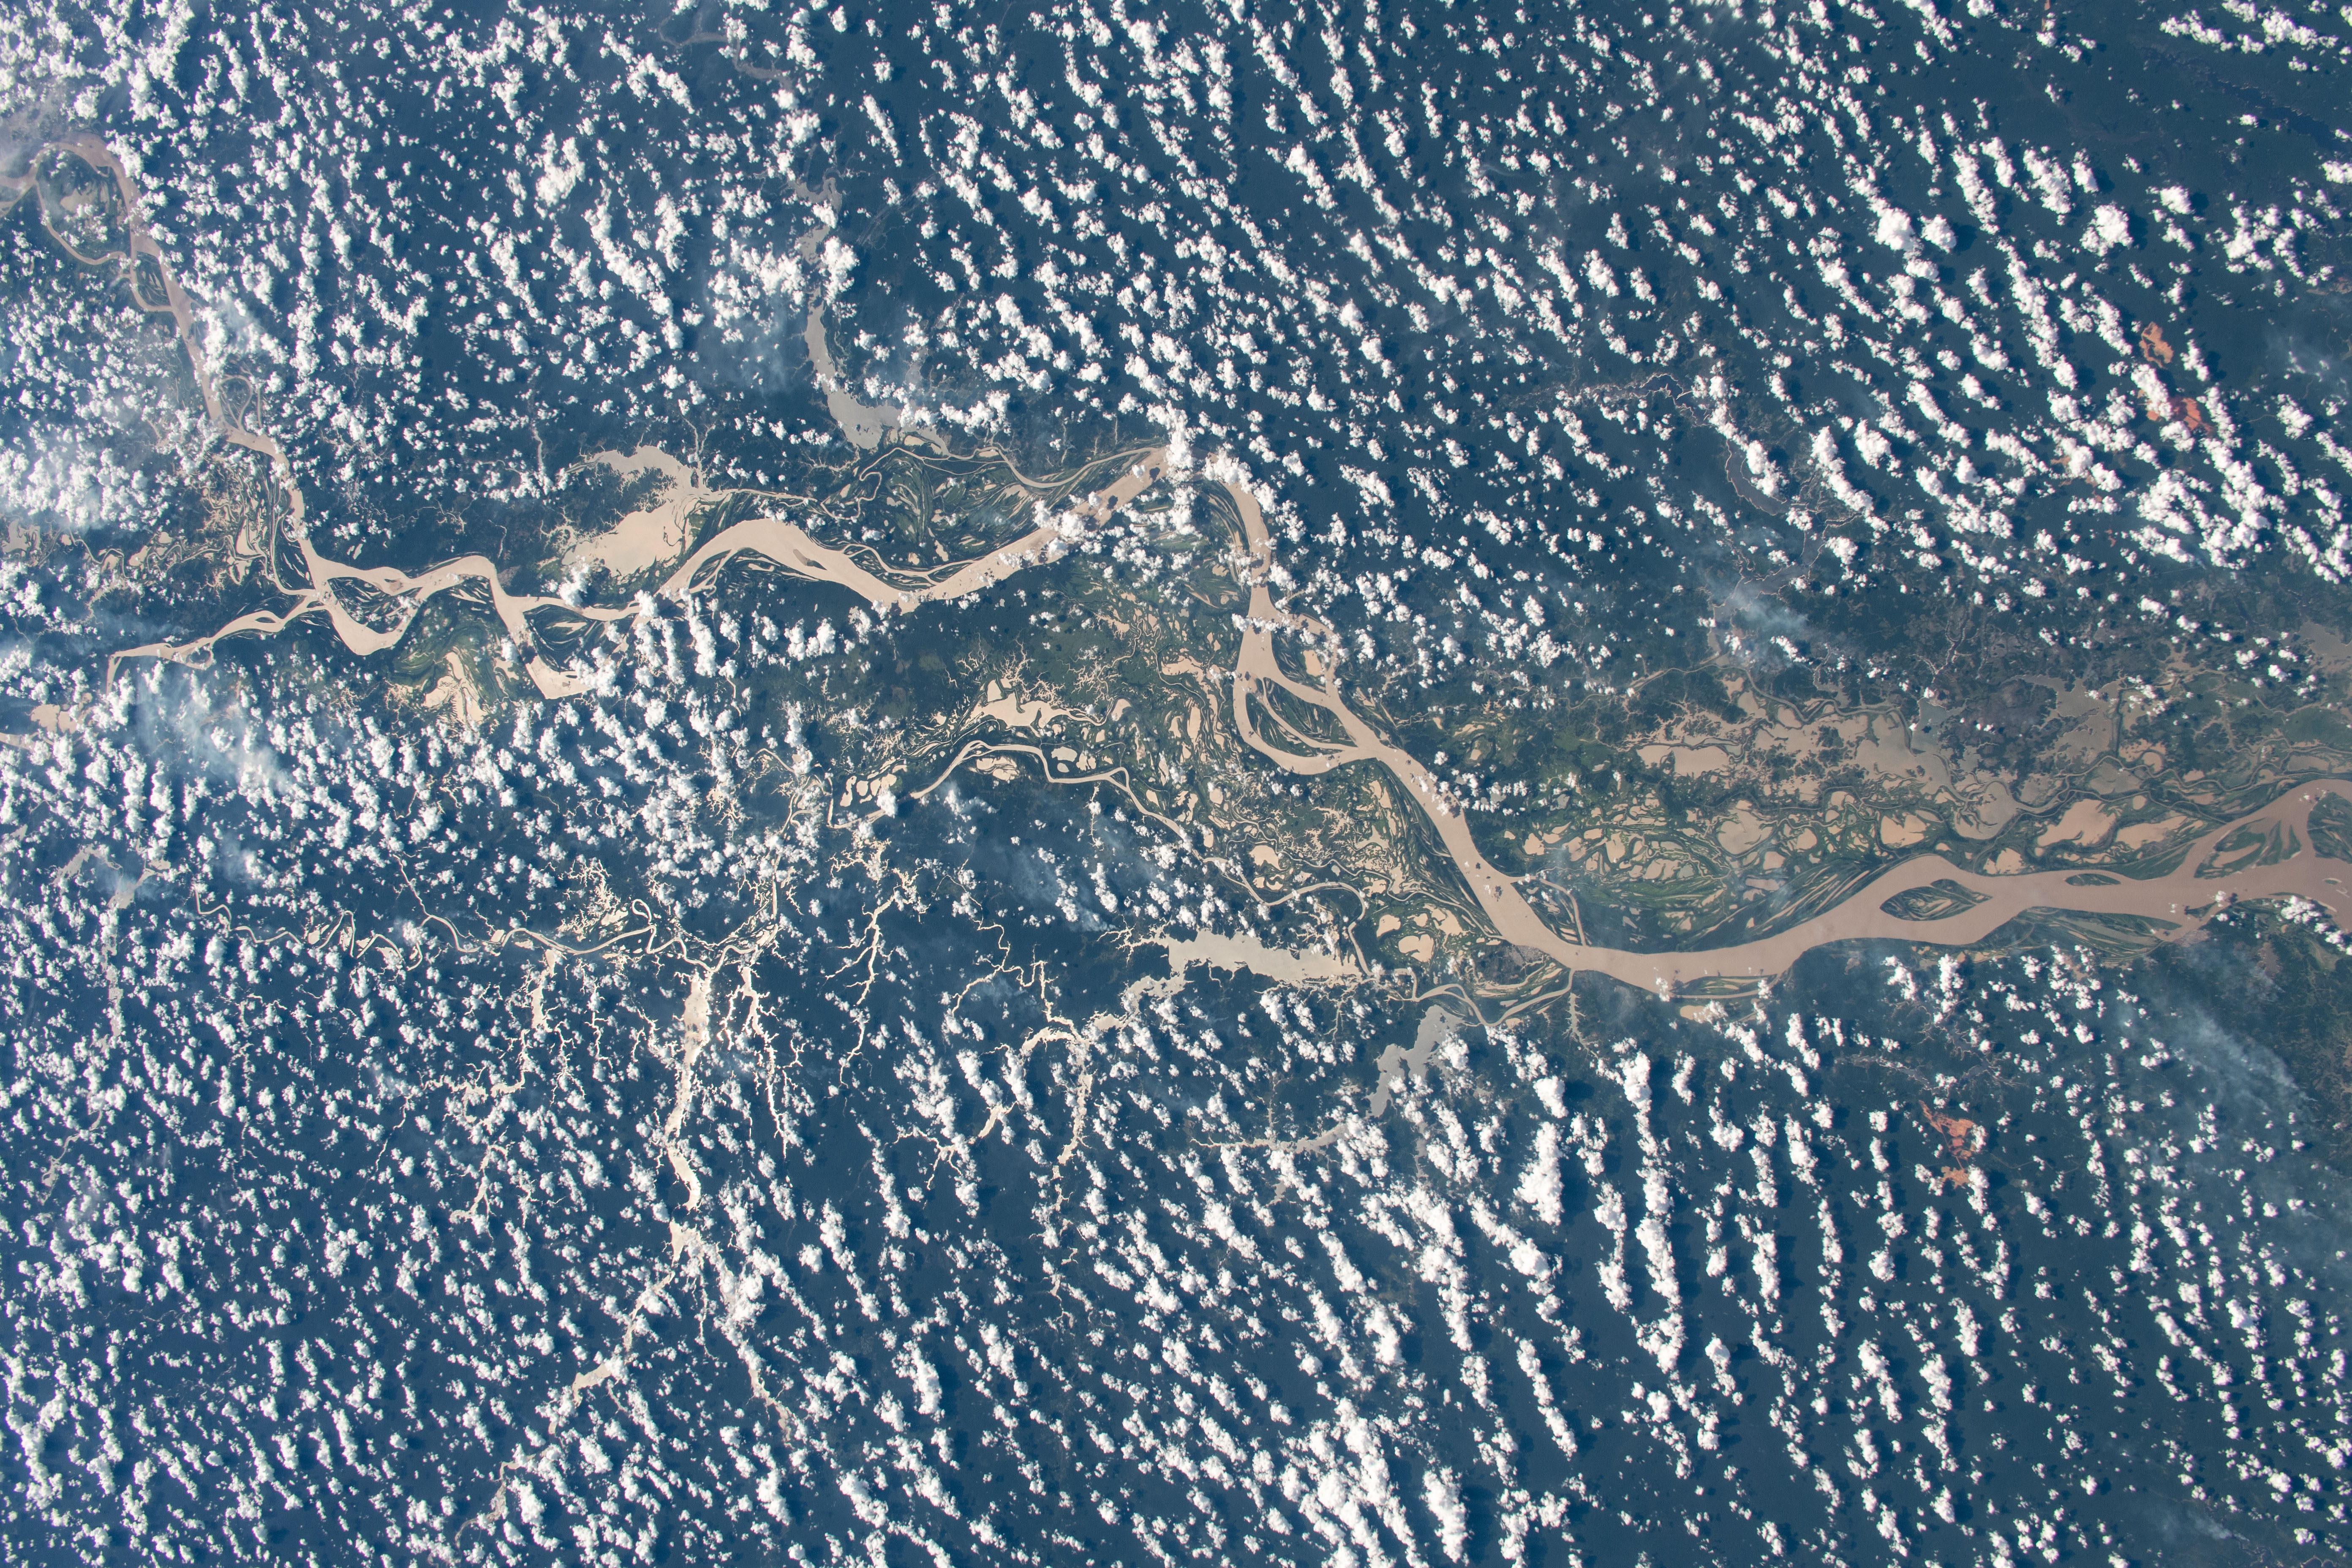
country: BRAZIL
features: AMAZON RIVER
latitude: -2.5
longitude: -57.5
